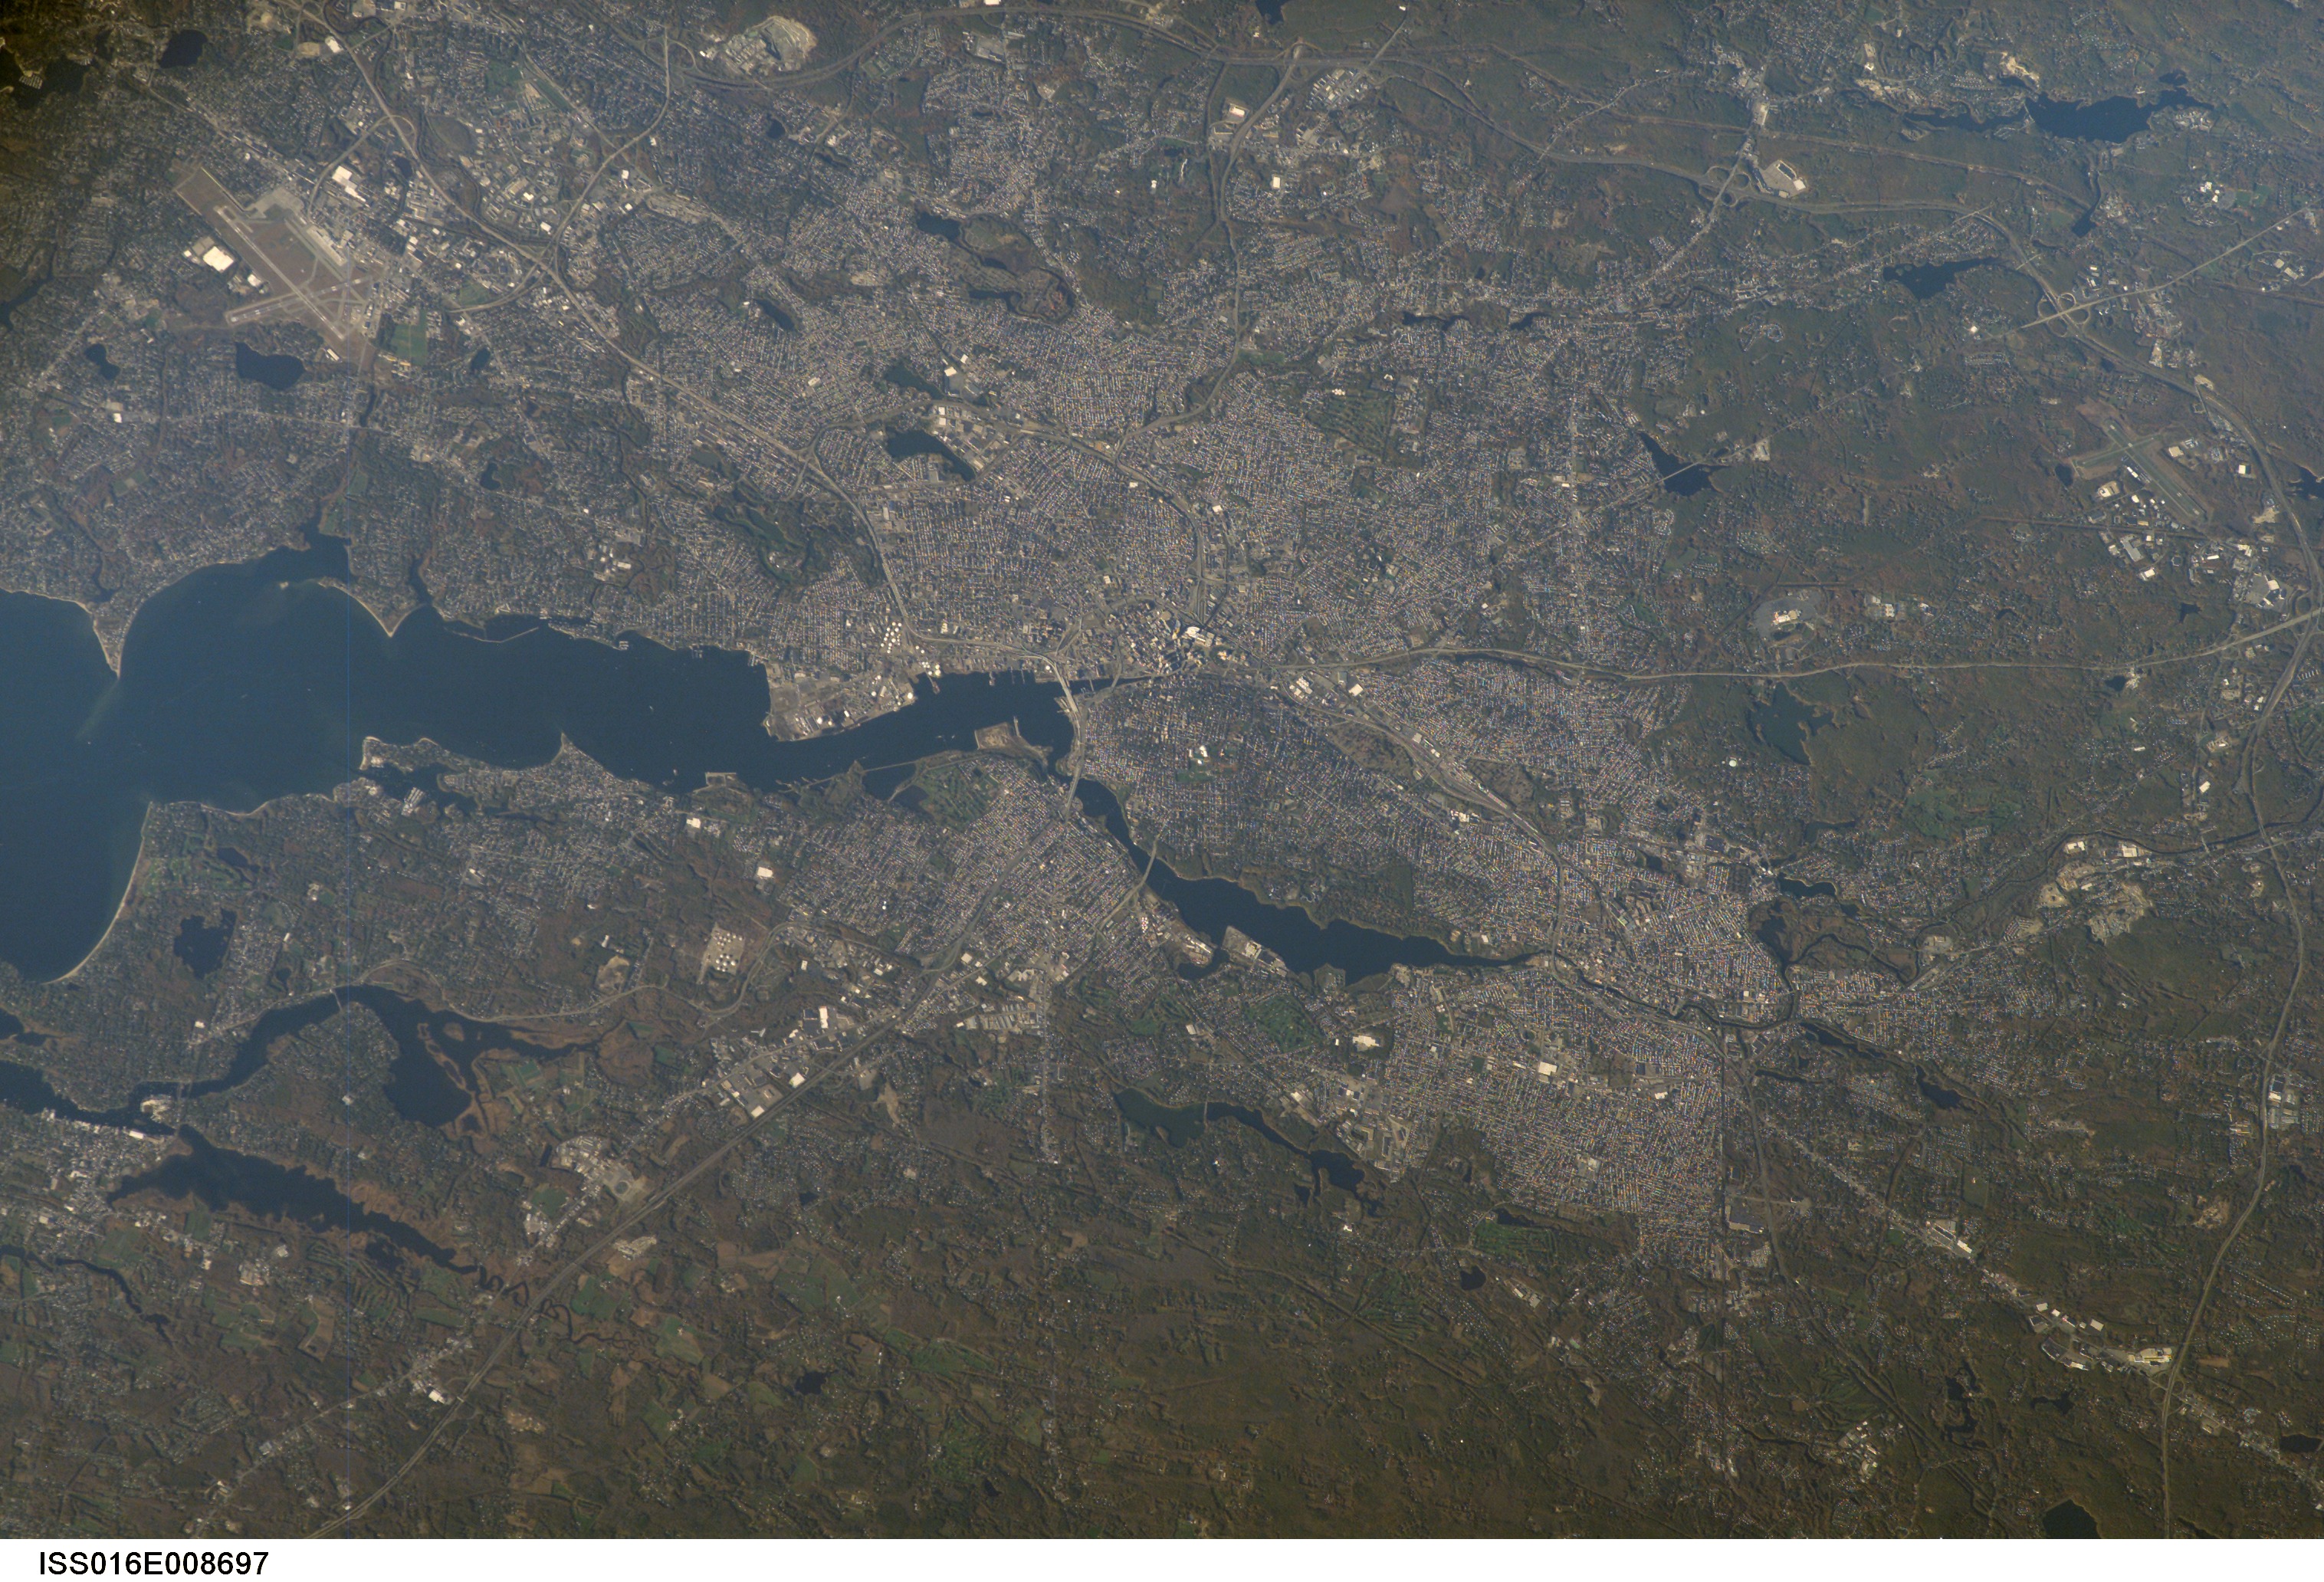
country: USA-RHODE ISLAND
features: PROVIDENCE, HARBOR, CITY
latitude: 41.8
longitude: -71.4
